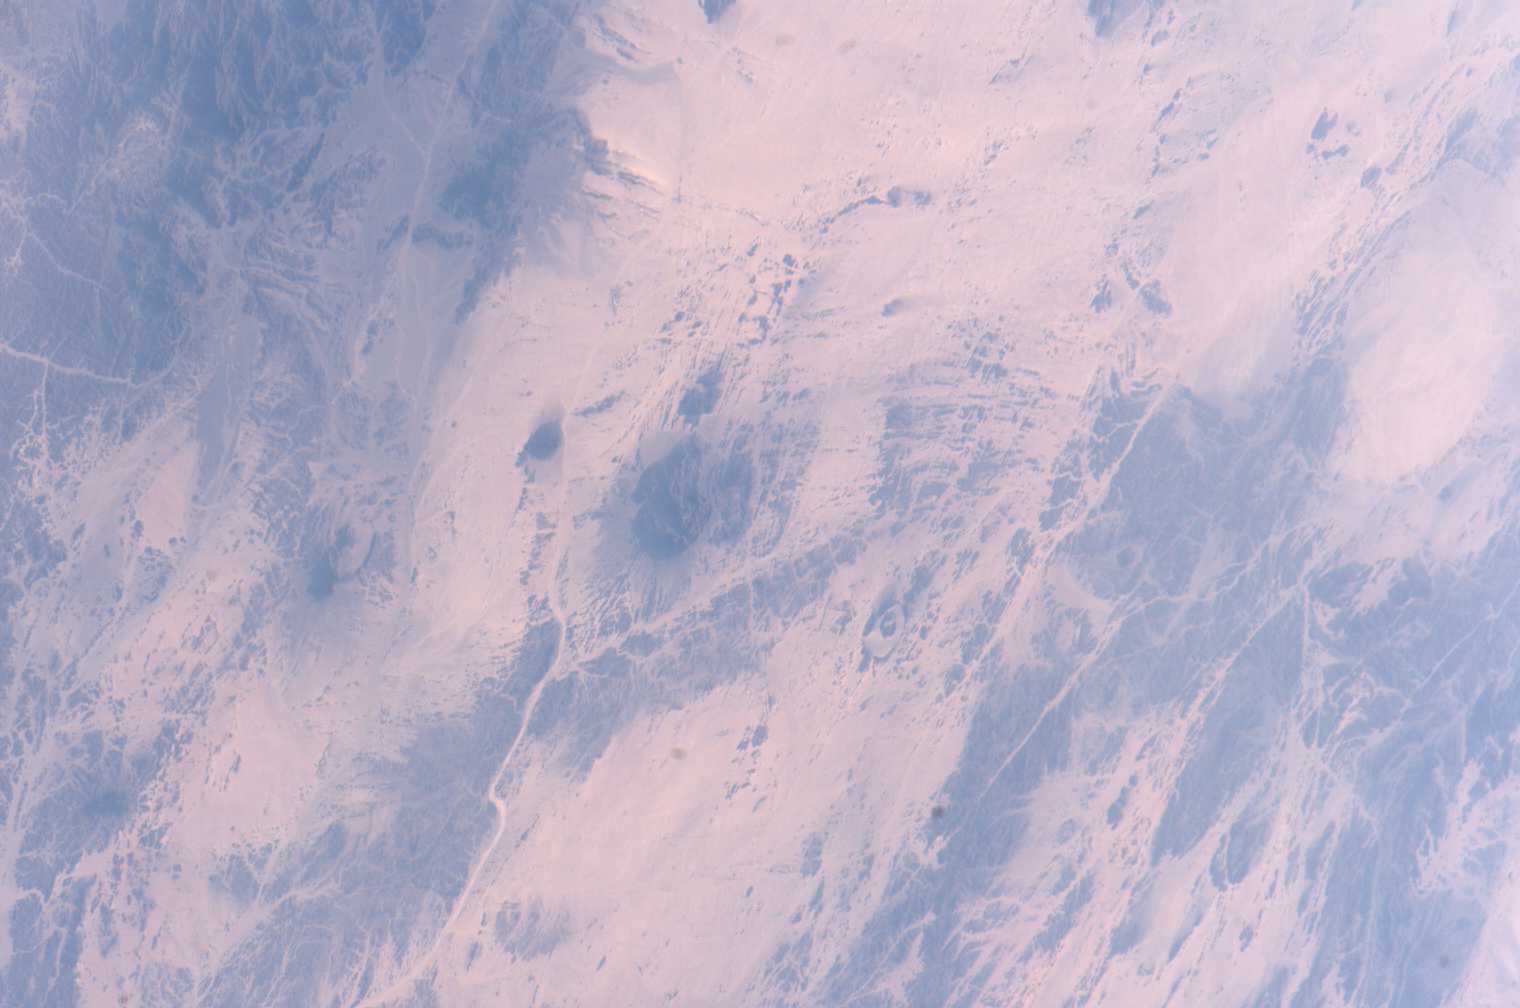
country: EGYPT
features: MISHBIH MTS., JABAL JARF
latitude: 22.5
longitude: 34.5
